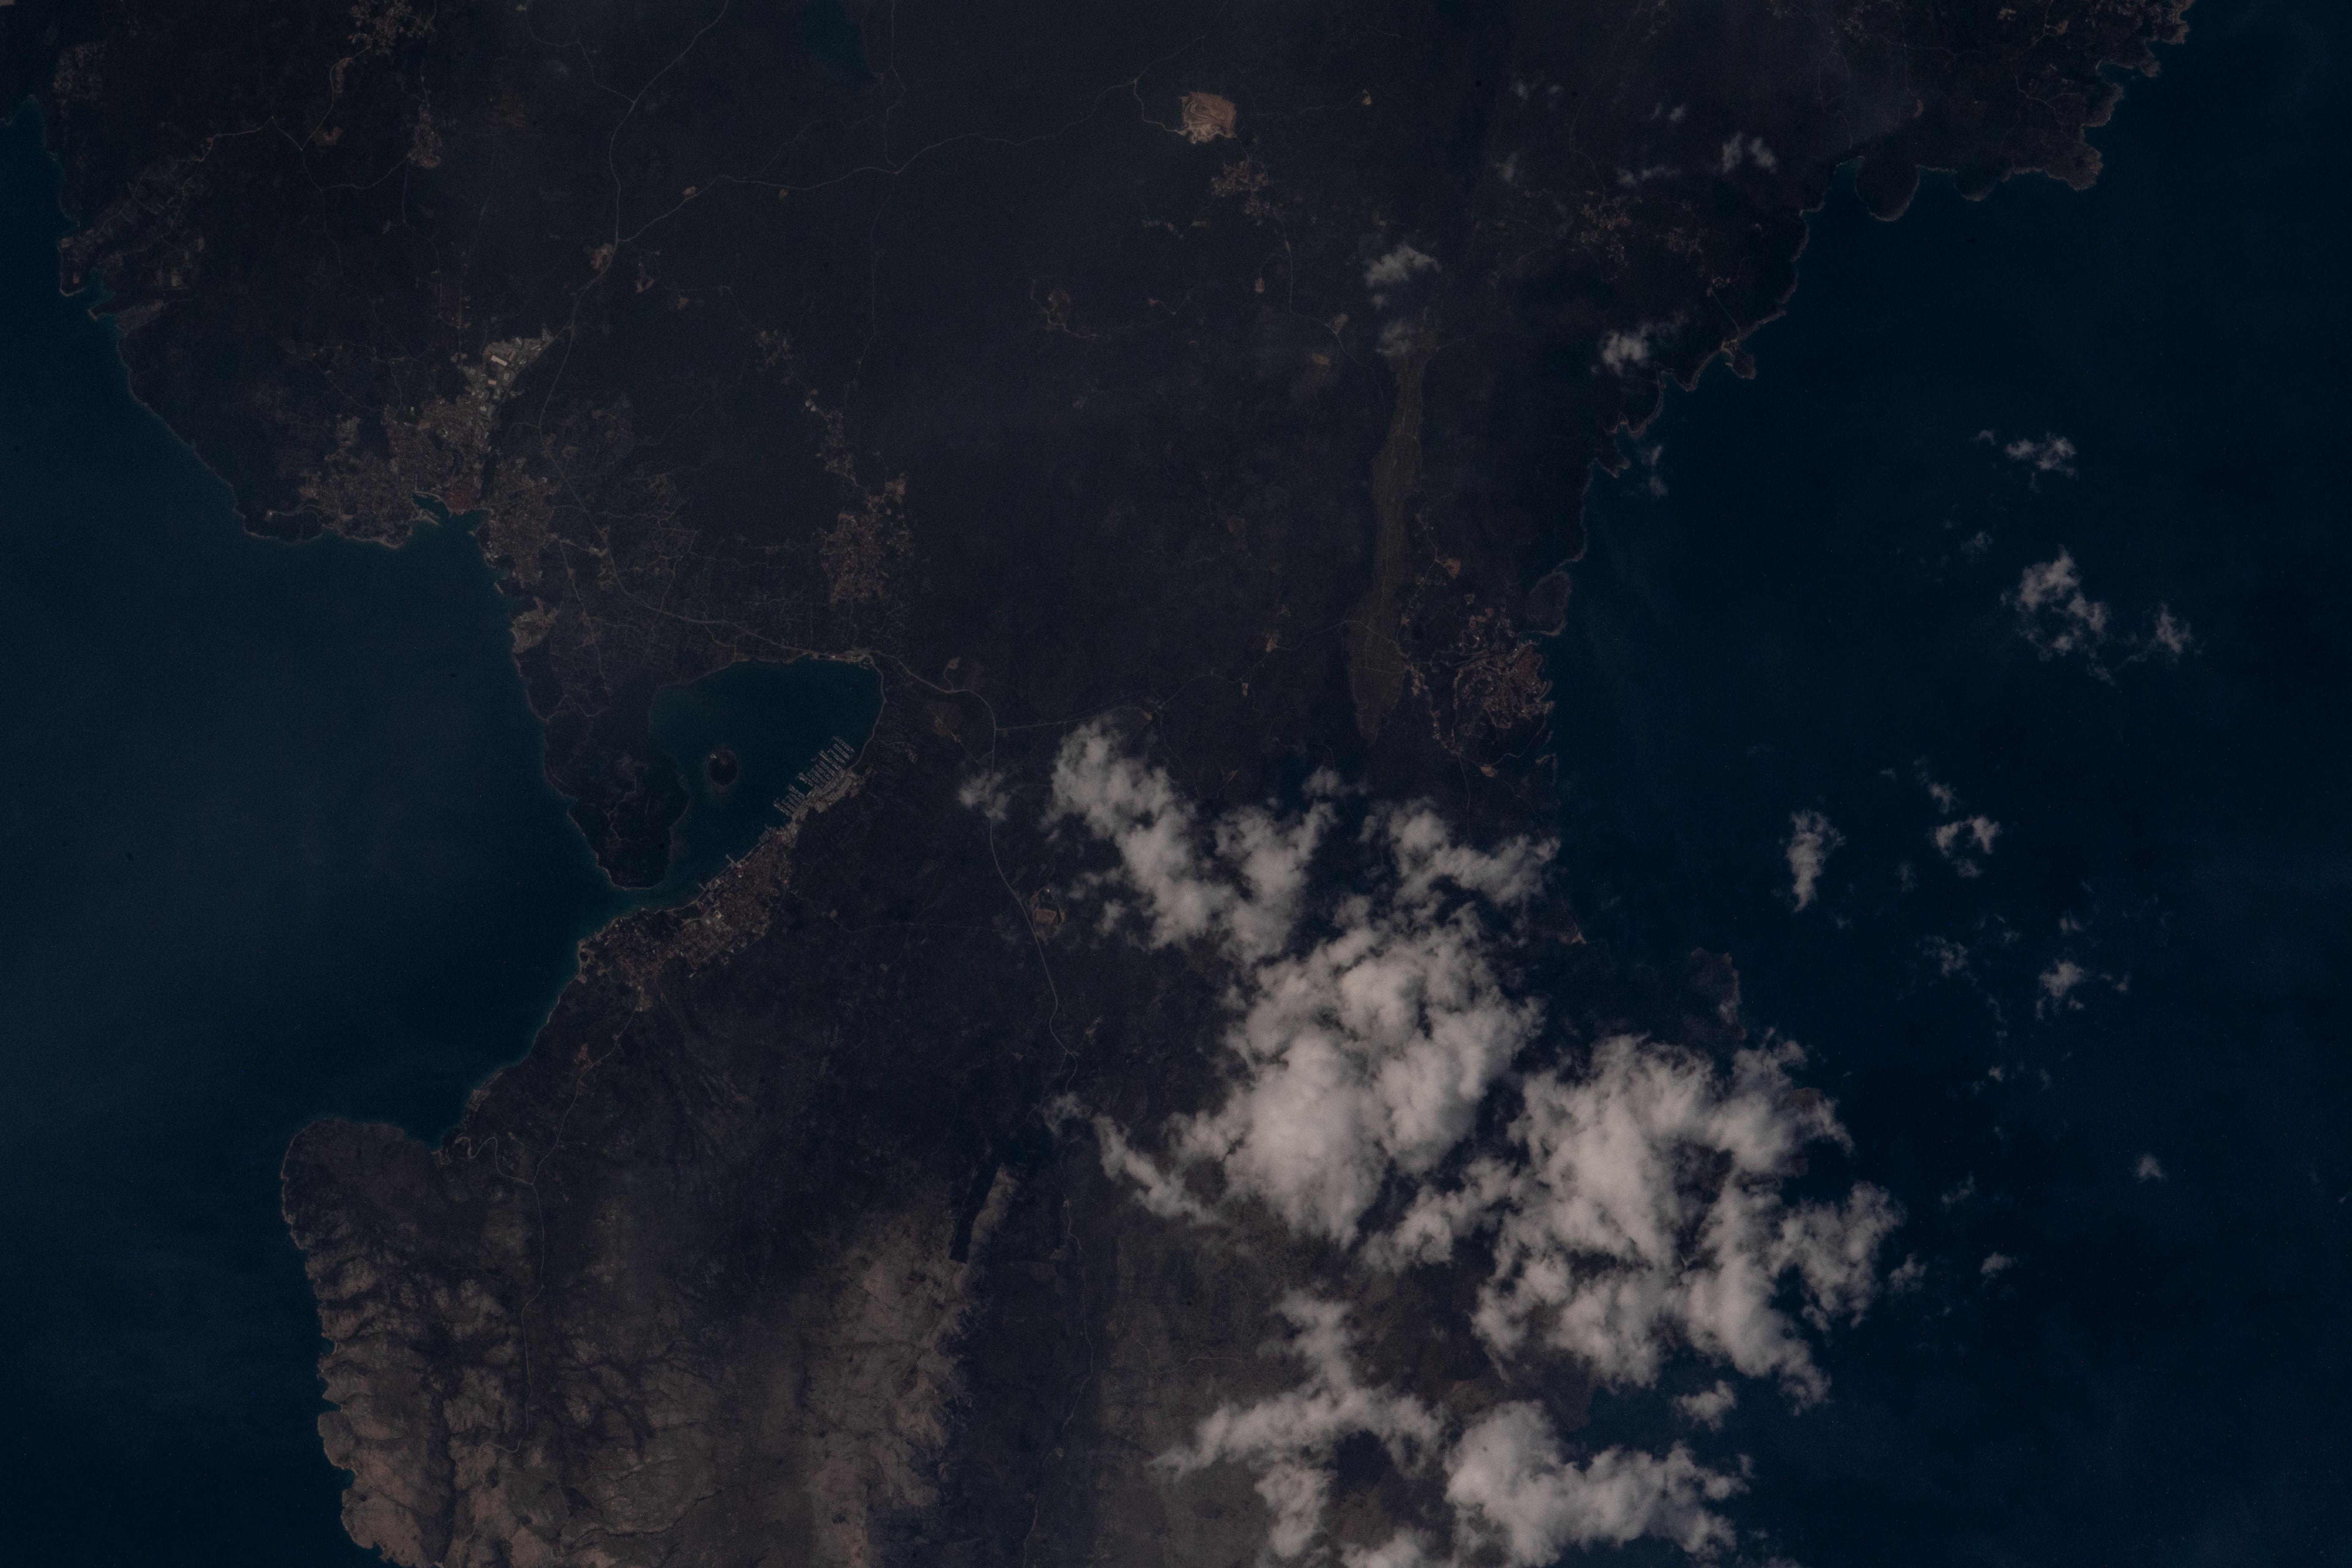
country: CROATIA
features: KRK BAY, ADRIATIC SEA, KRK ISLAND
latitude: 45.1
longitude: 14.7
